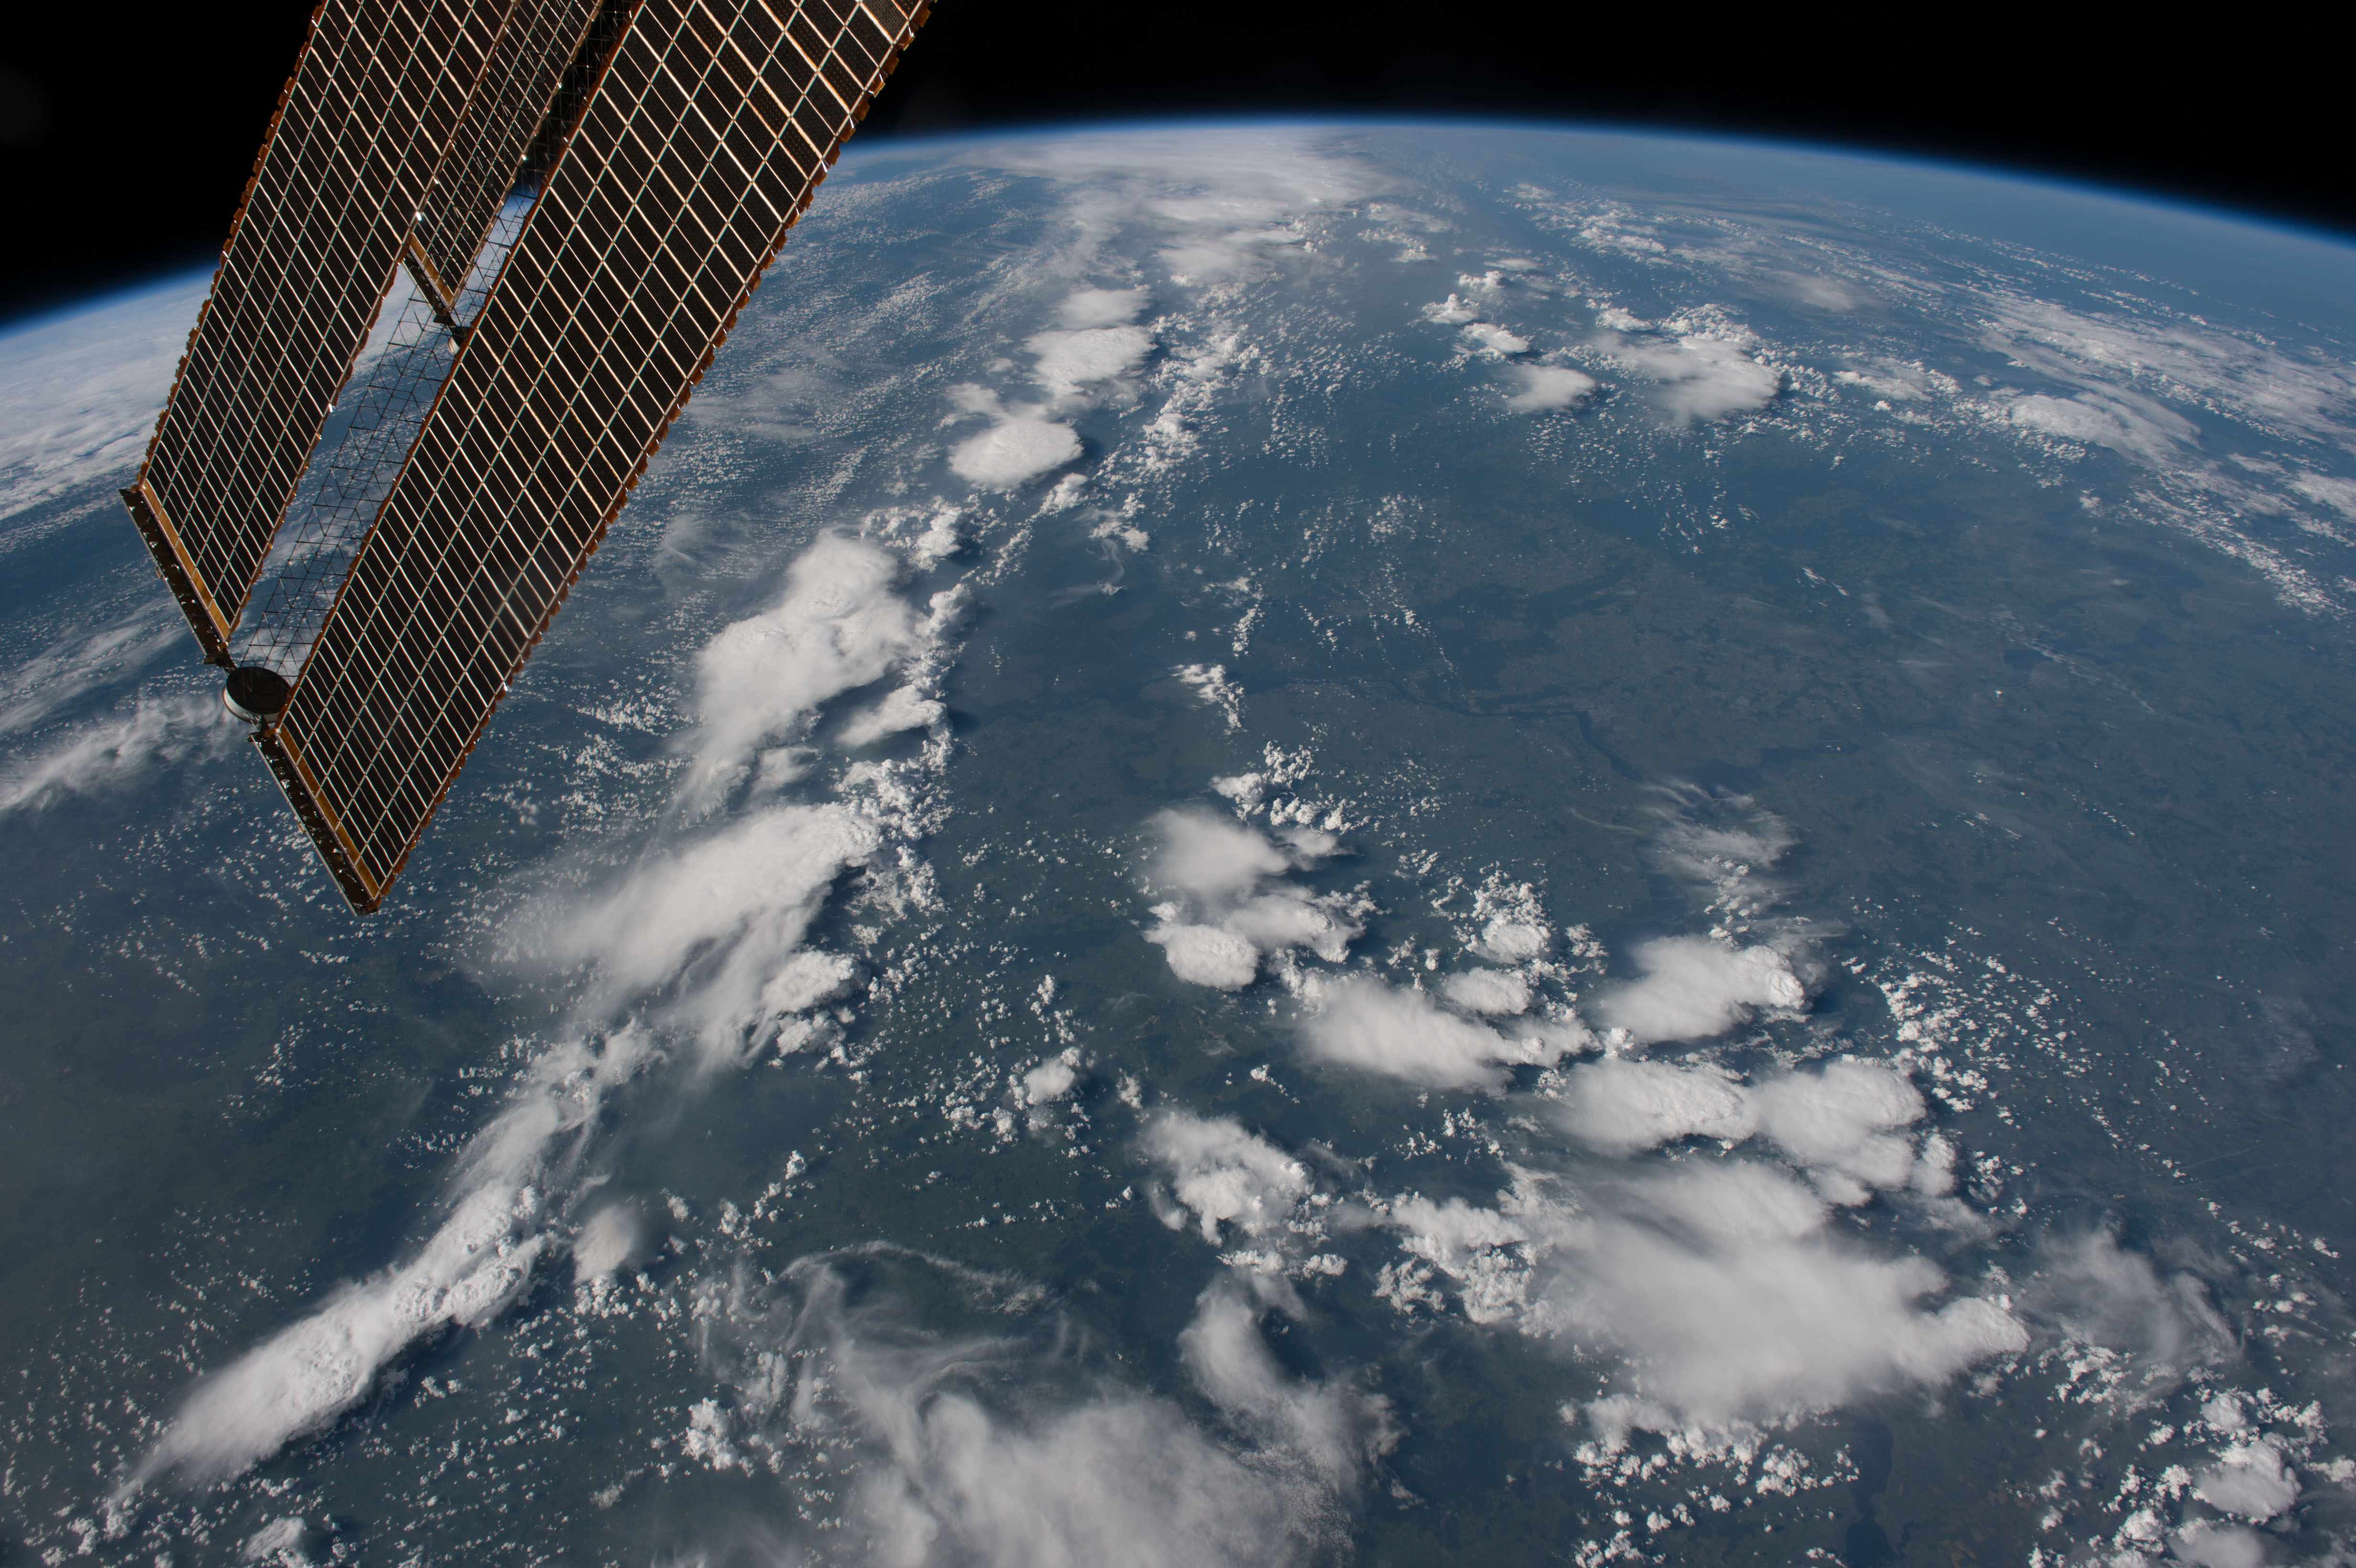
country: RUSSIAN FEDERATION
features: VOLGA RIVER, SAMARA, ULYANOVSK, TATARSTAN, CHUVASHIA REPUBLIC, KIROV, UDMURT REPUBLIC, MARI EL REPUBLIC, ATMOSPHERIC LIMB, ISS PANEL
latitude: 56.0
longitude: 46.5
